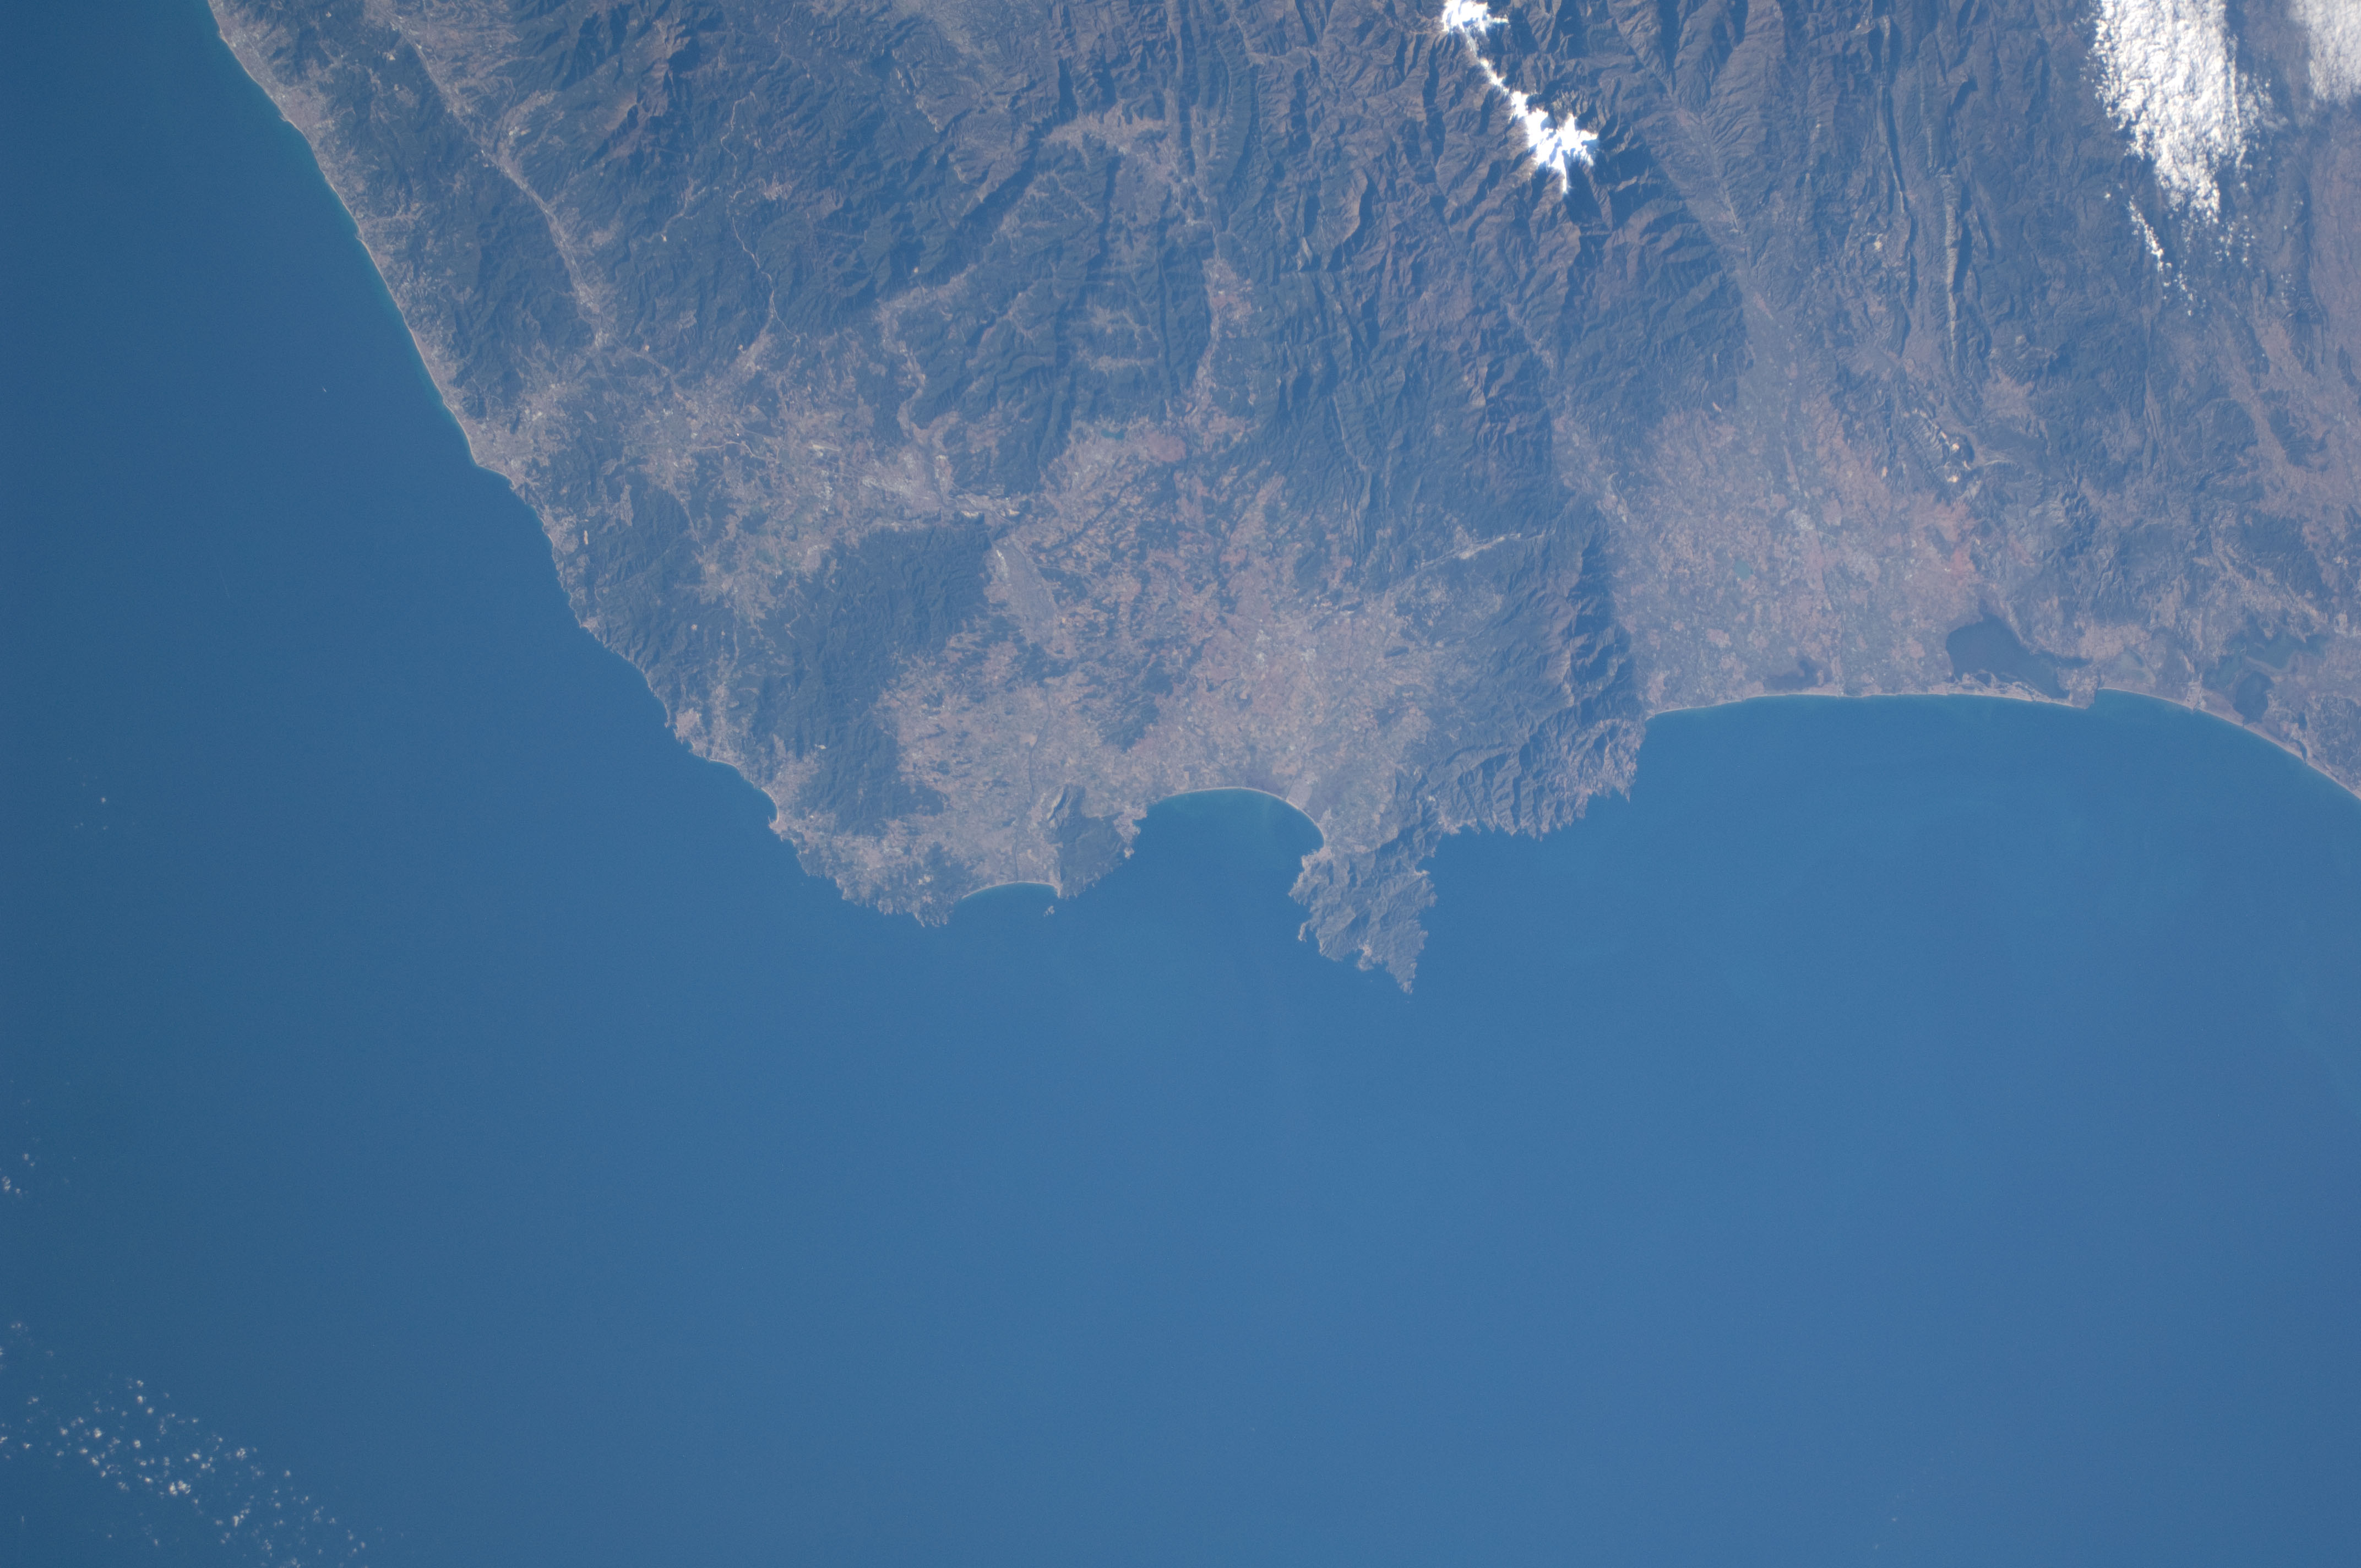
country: SPAIN
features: GIRONA, PERPIGNAN AREA, COASTLINE
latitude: 42.0
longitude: 3.0
